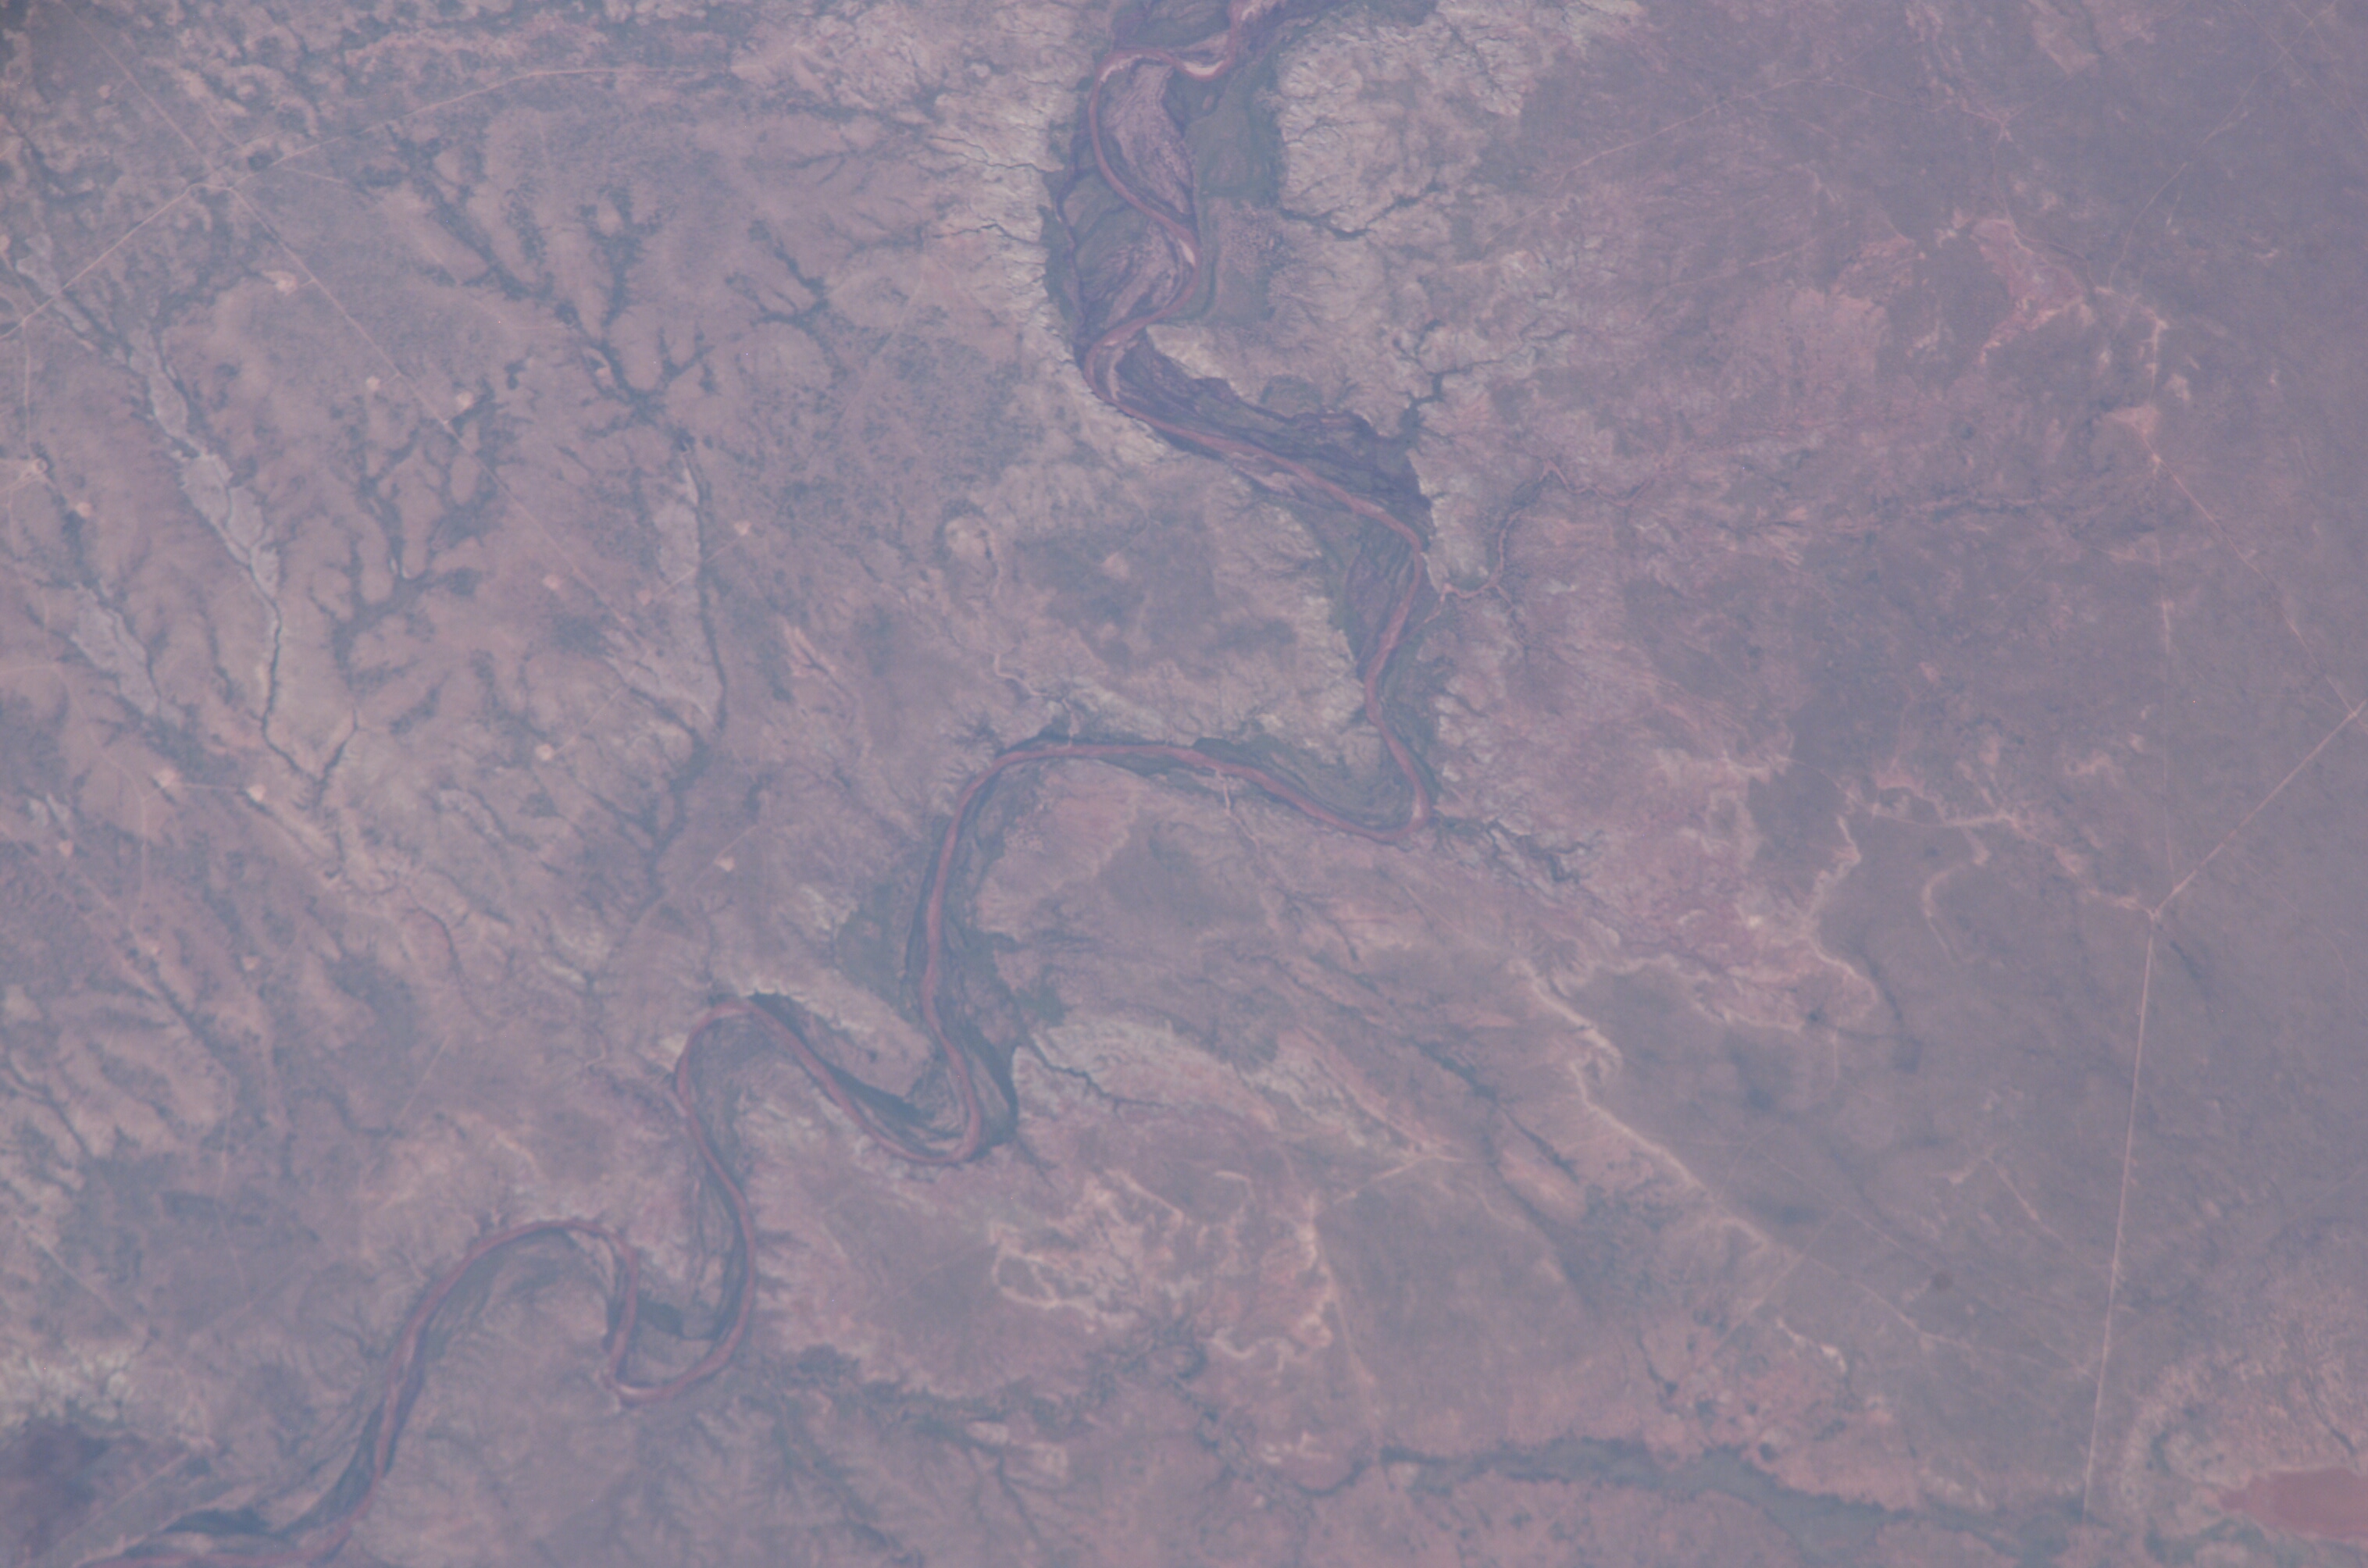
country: USA-NEW MEXICO
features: PECOS R. V., ARROYOS, ROADS
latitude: 34.0
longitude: -104.3
